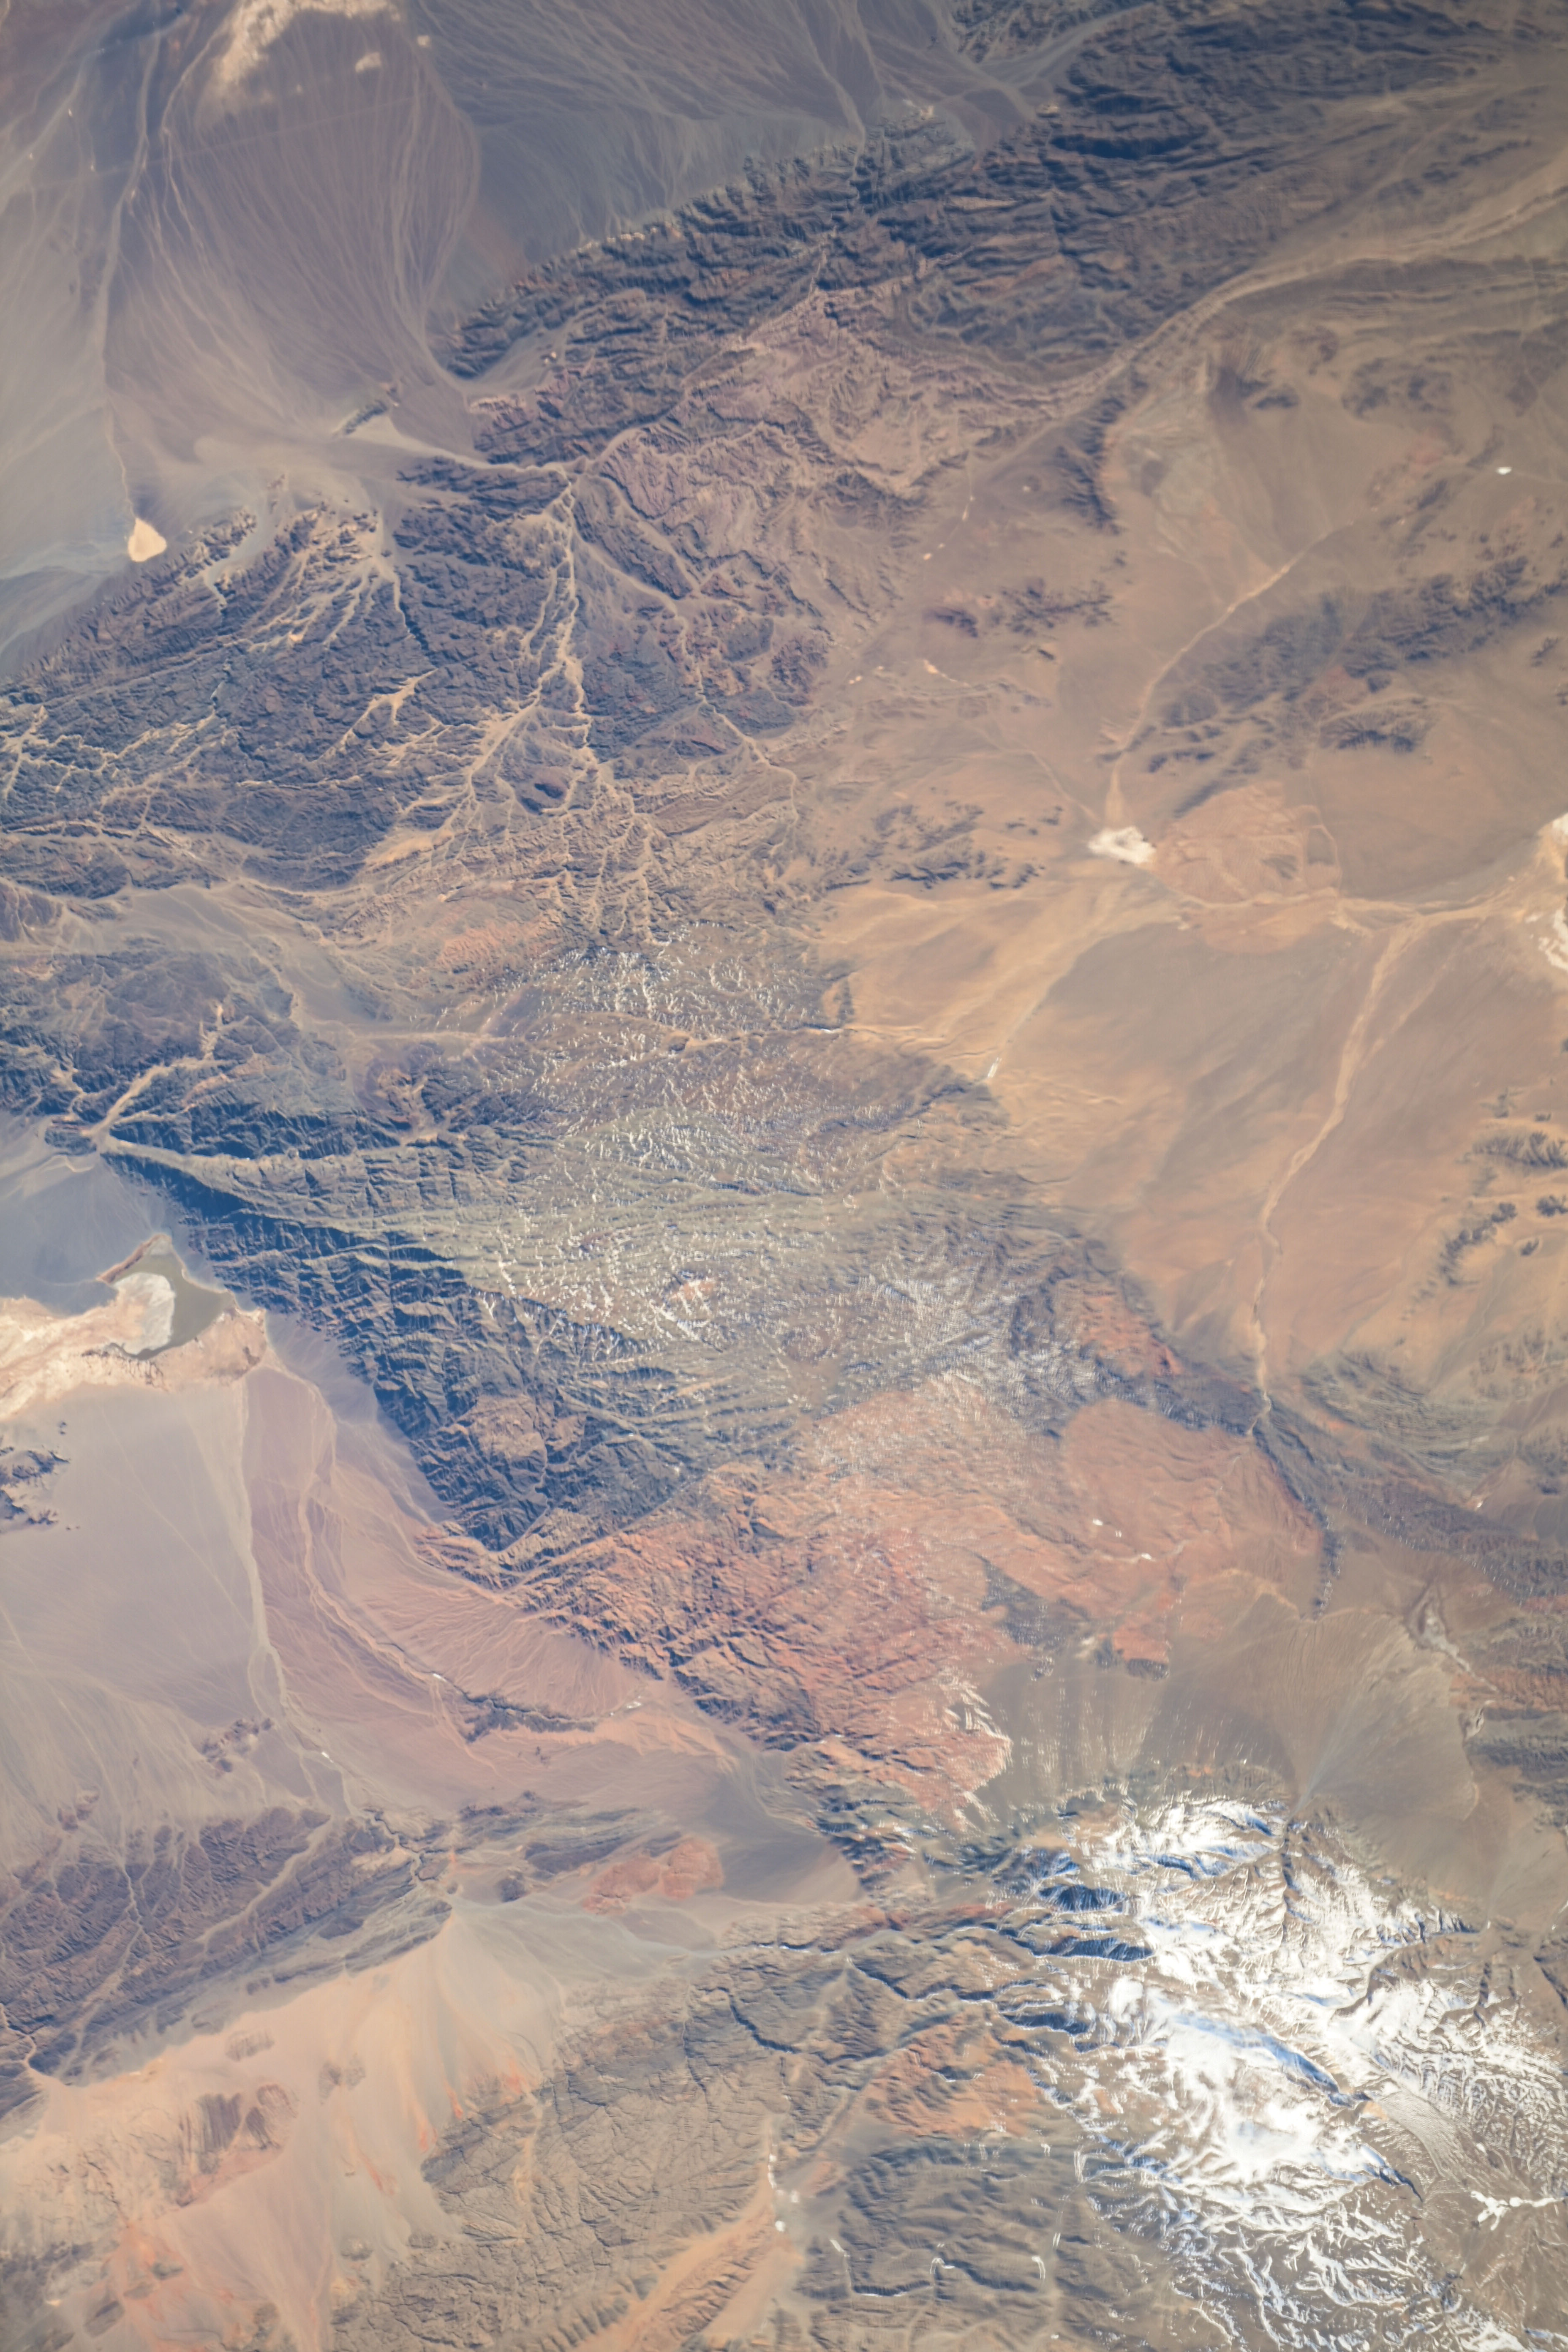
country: MONGOLIA
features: MONGOL-ALTAI MOUNTAIN RANGE,BUGAT MONGOLIA,MONGOLIA,ALAG KHAIRKHAN MOUNTAIN
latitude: 45.2
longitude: 94.1
